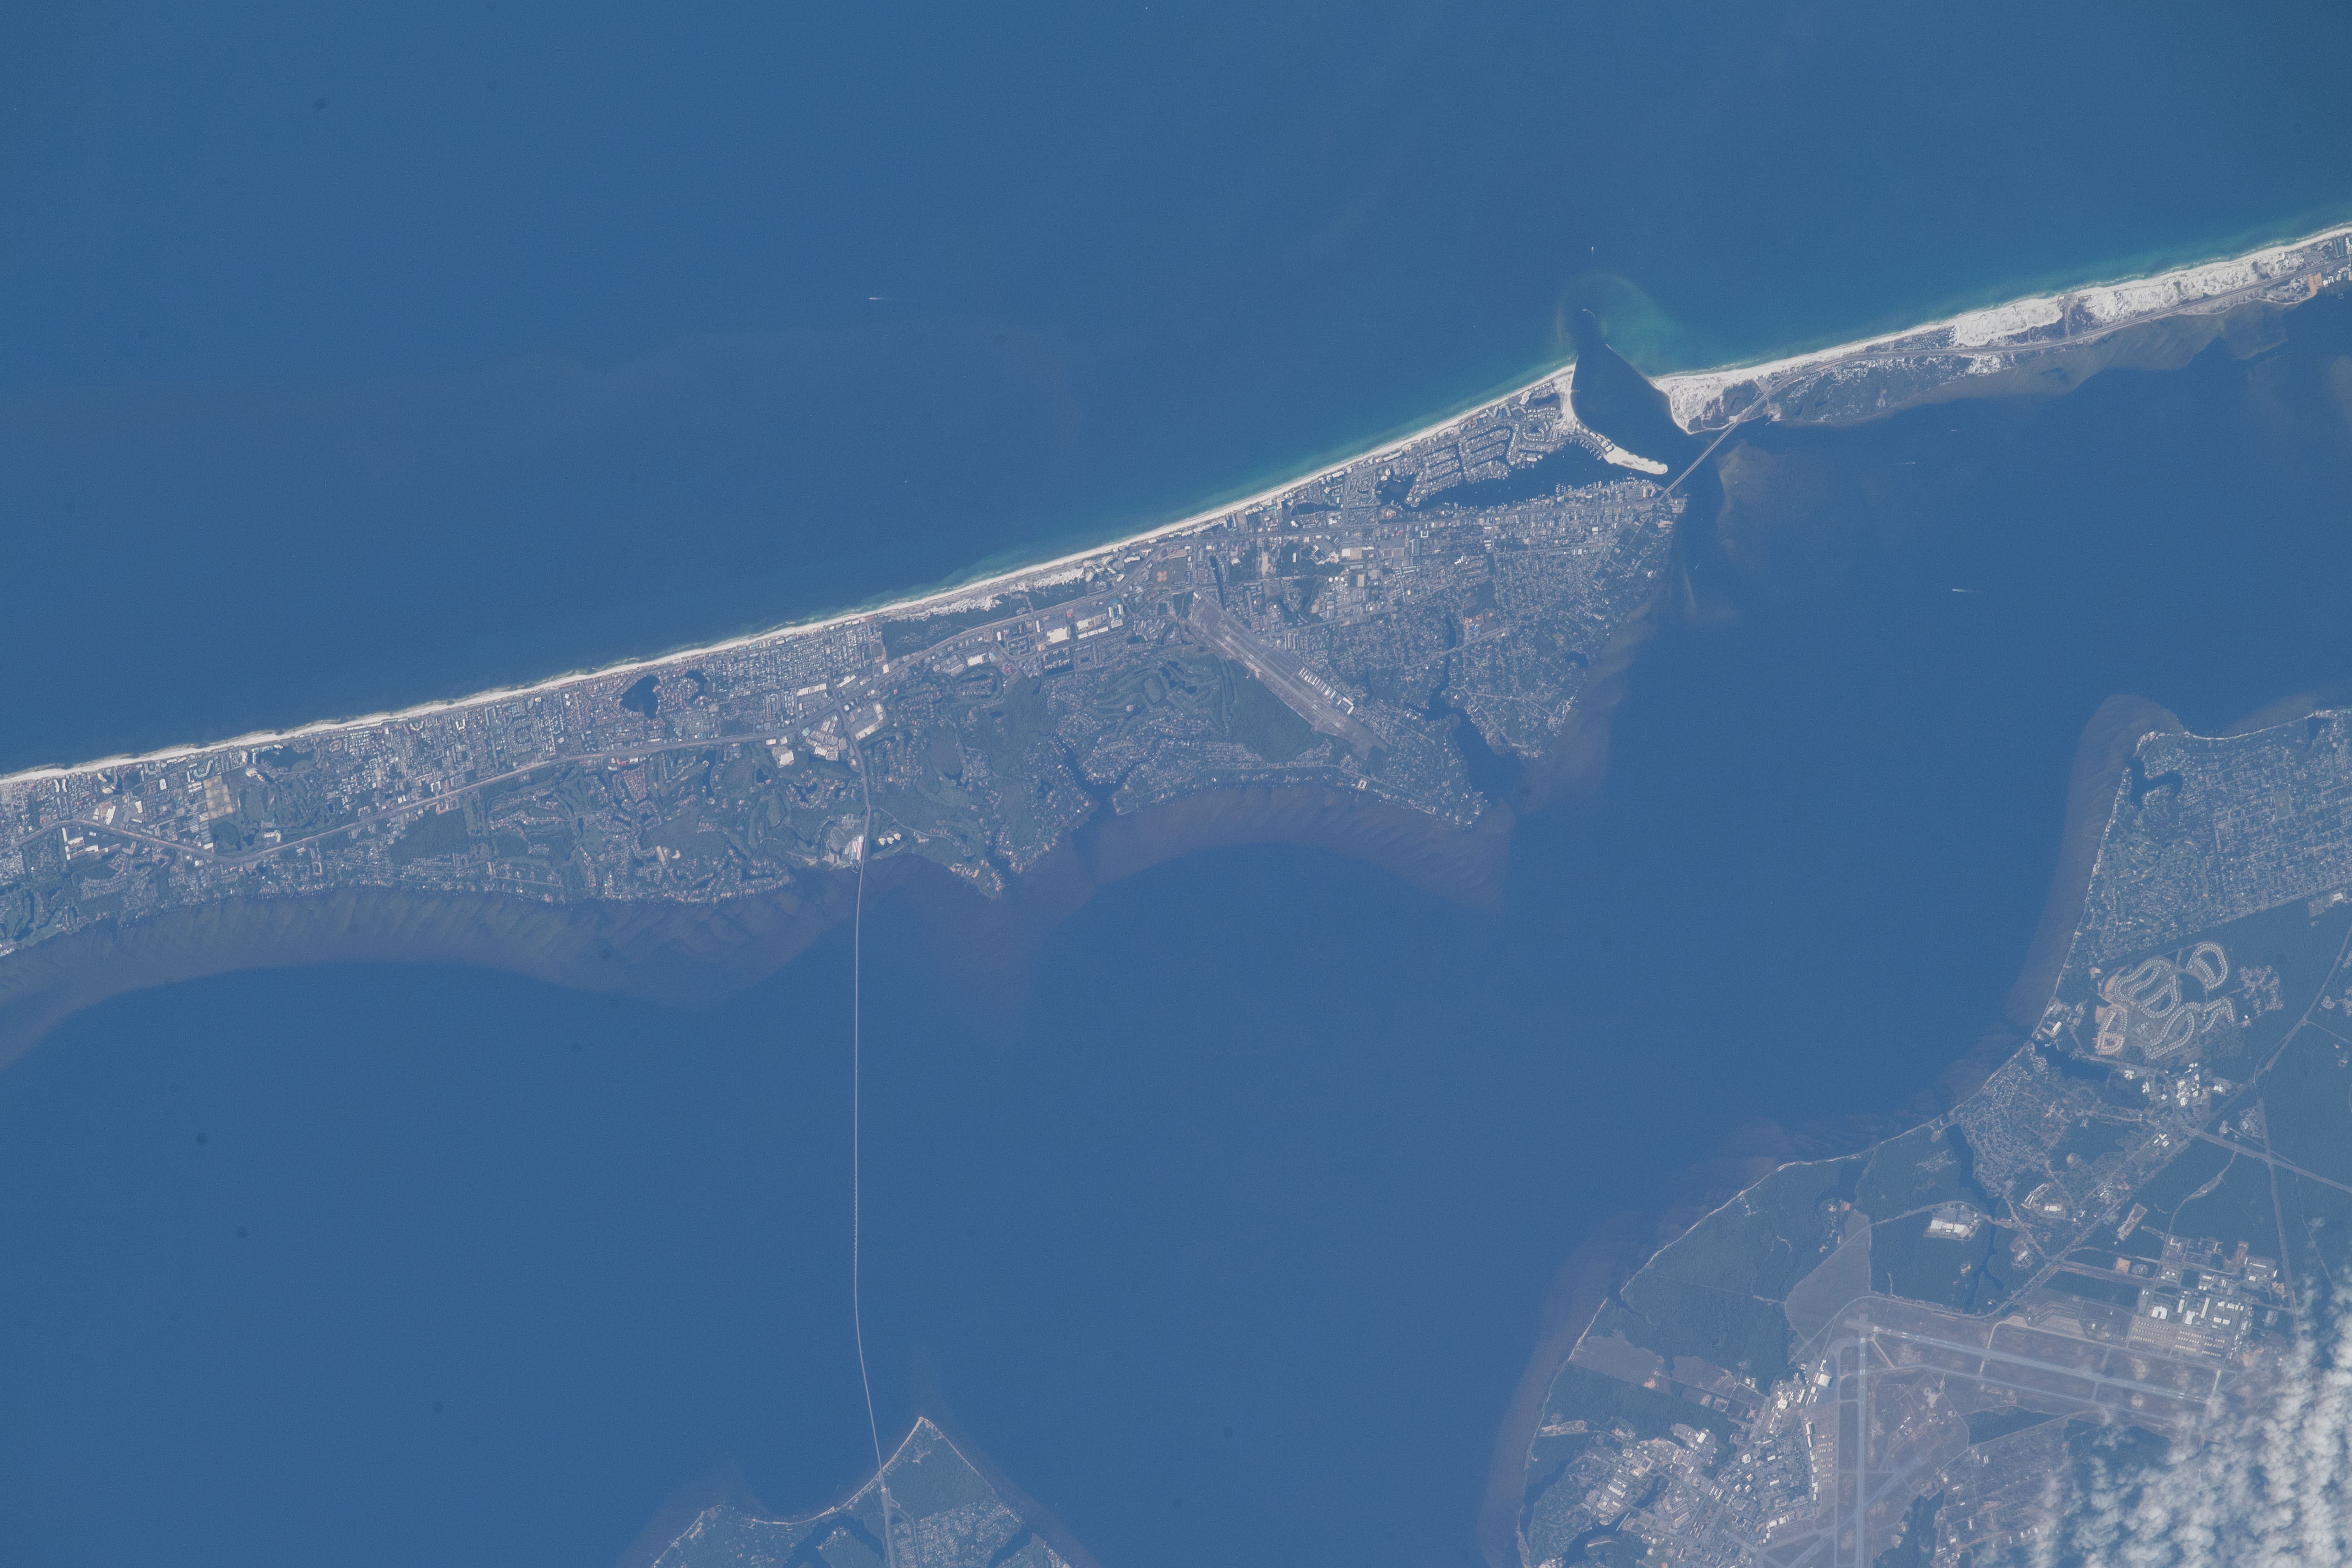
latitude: 30.4
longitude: -86.5
